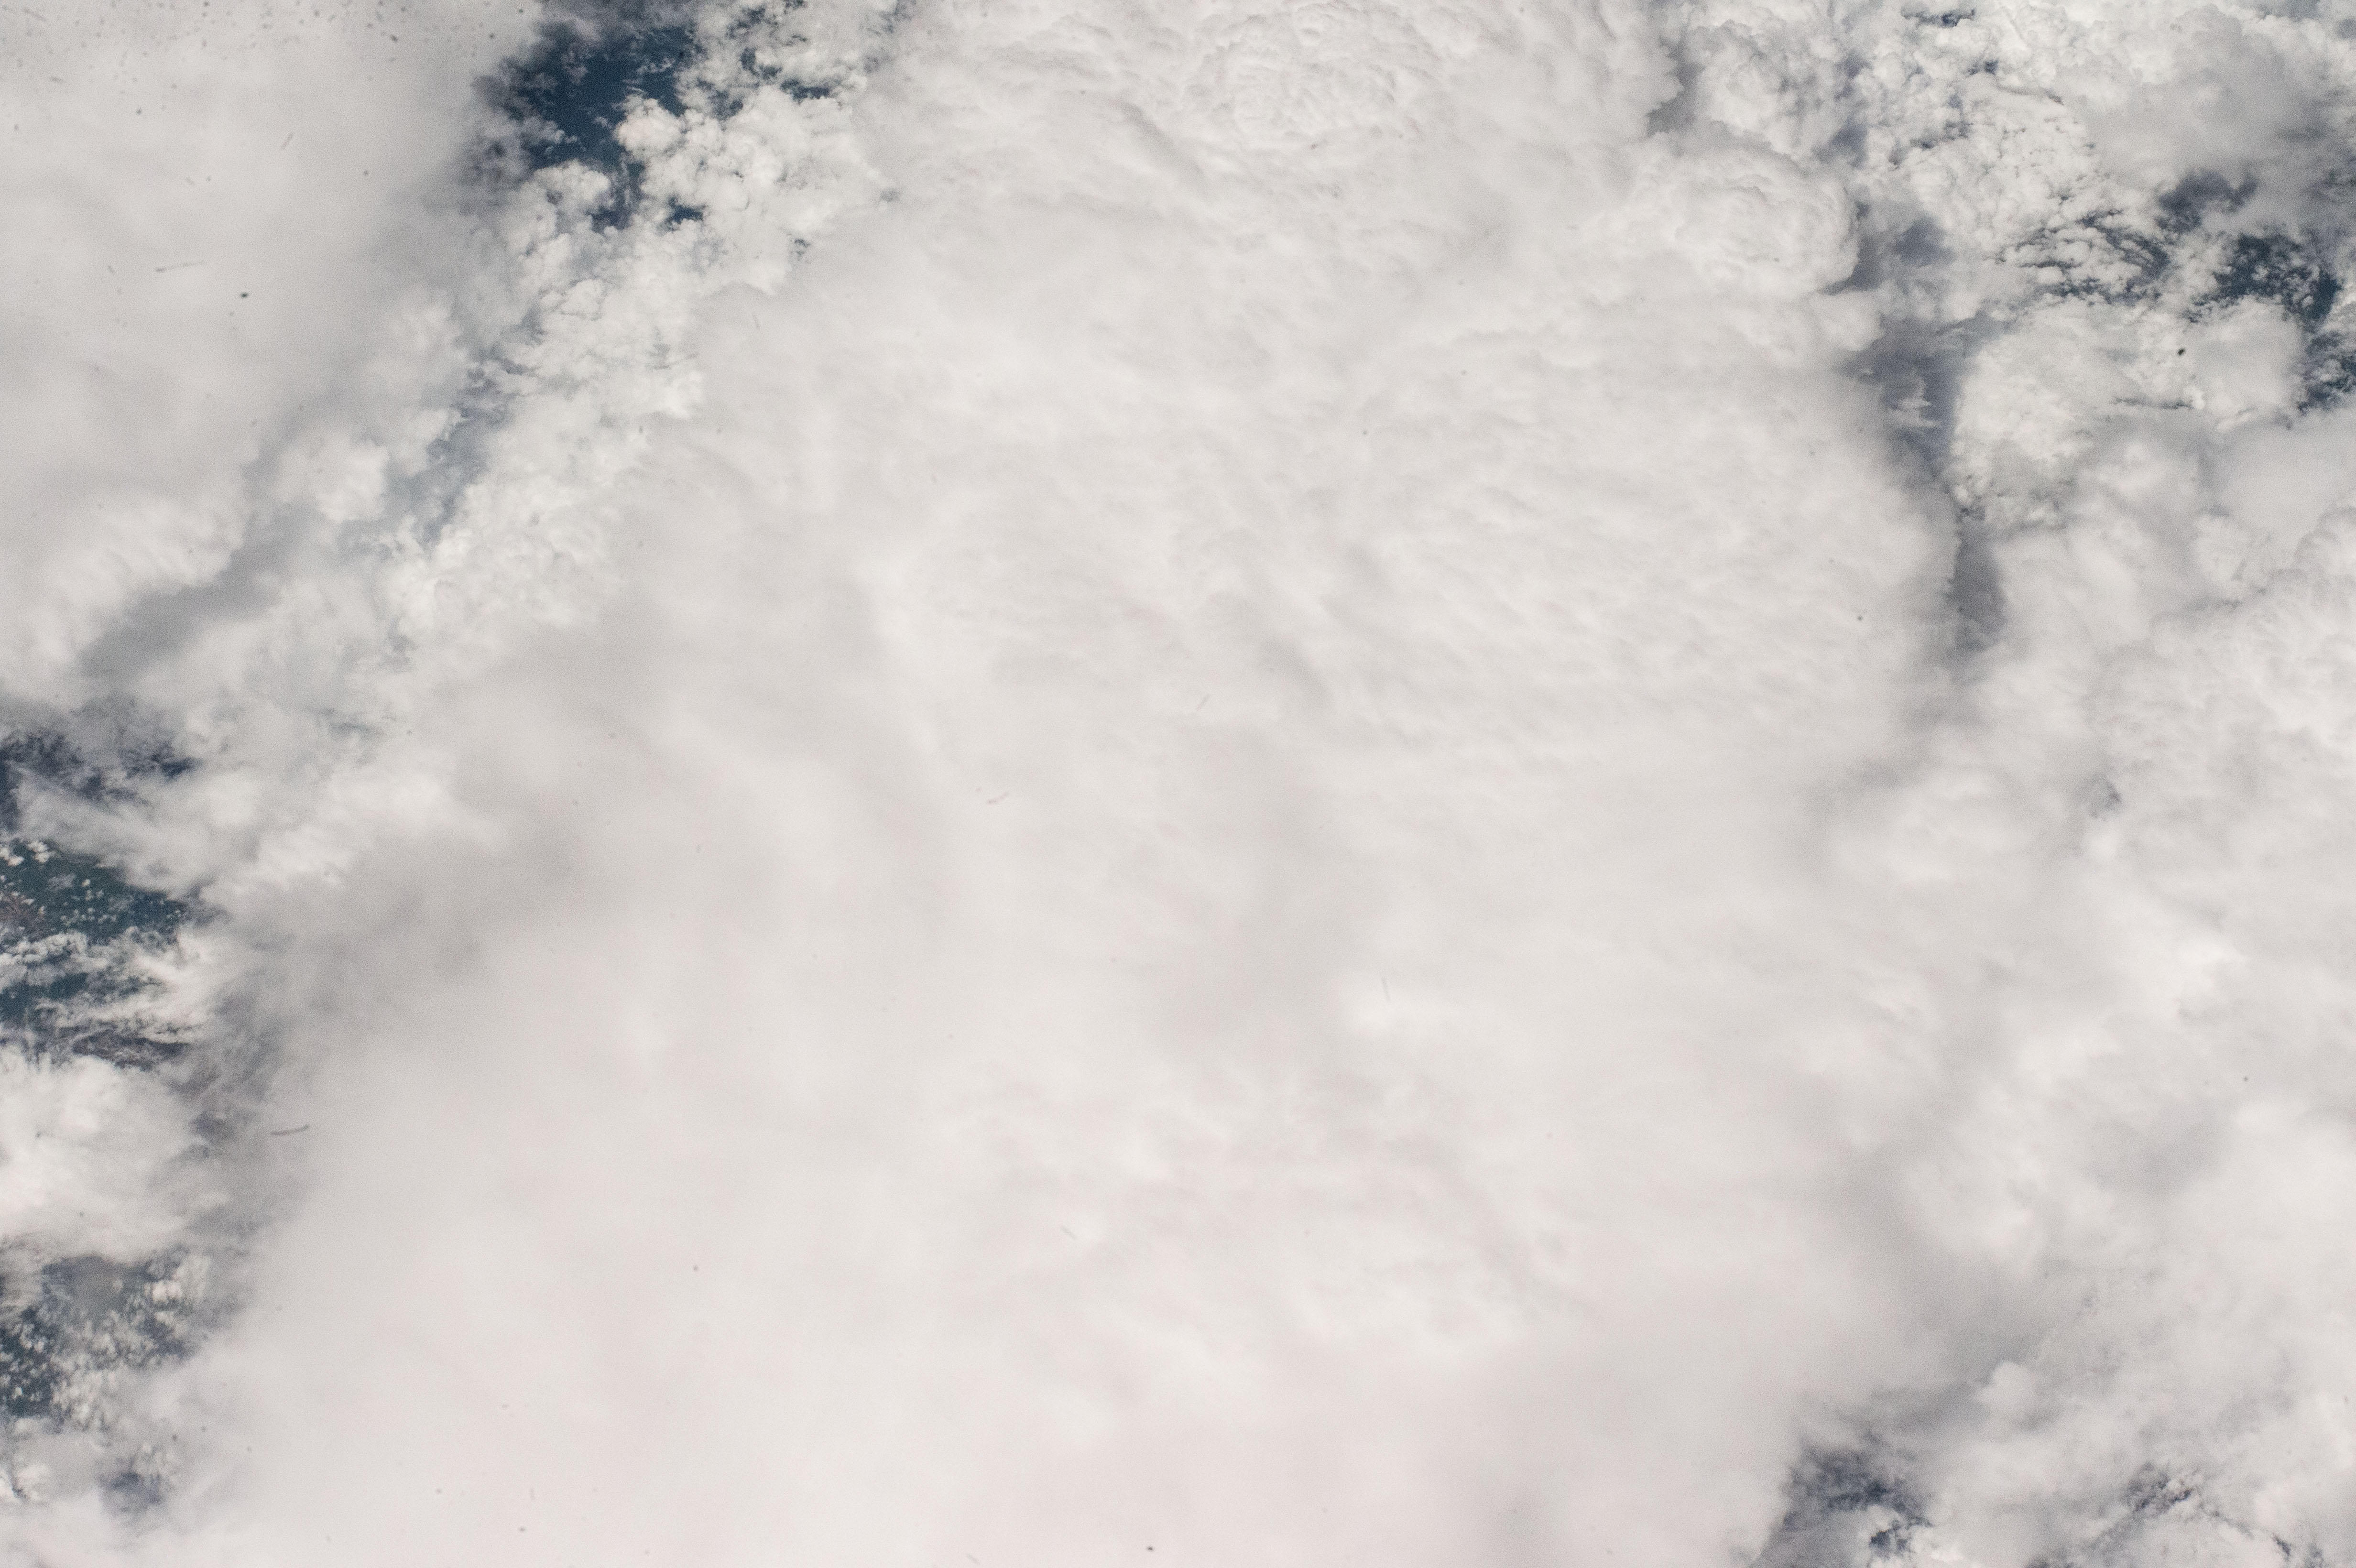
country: MYANMAR (BURMA)
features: DEEP CONVECTION, SHADOWS, TERRAIN
